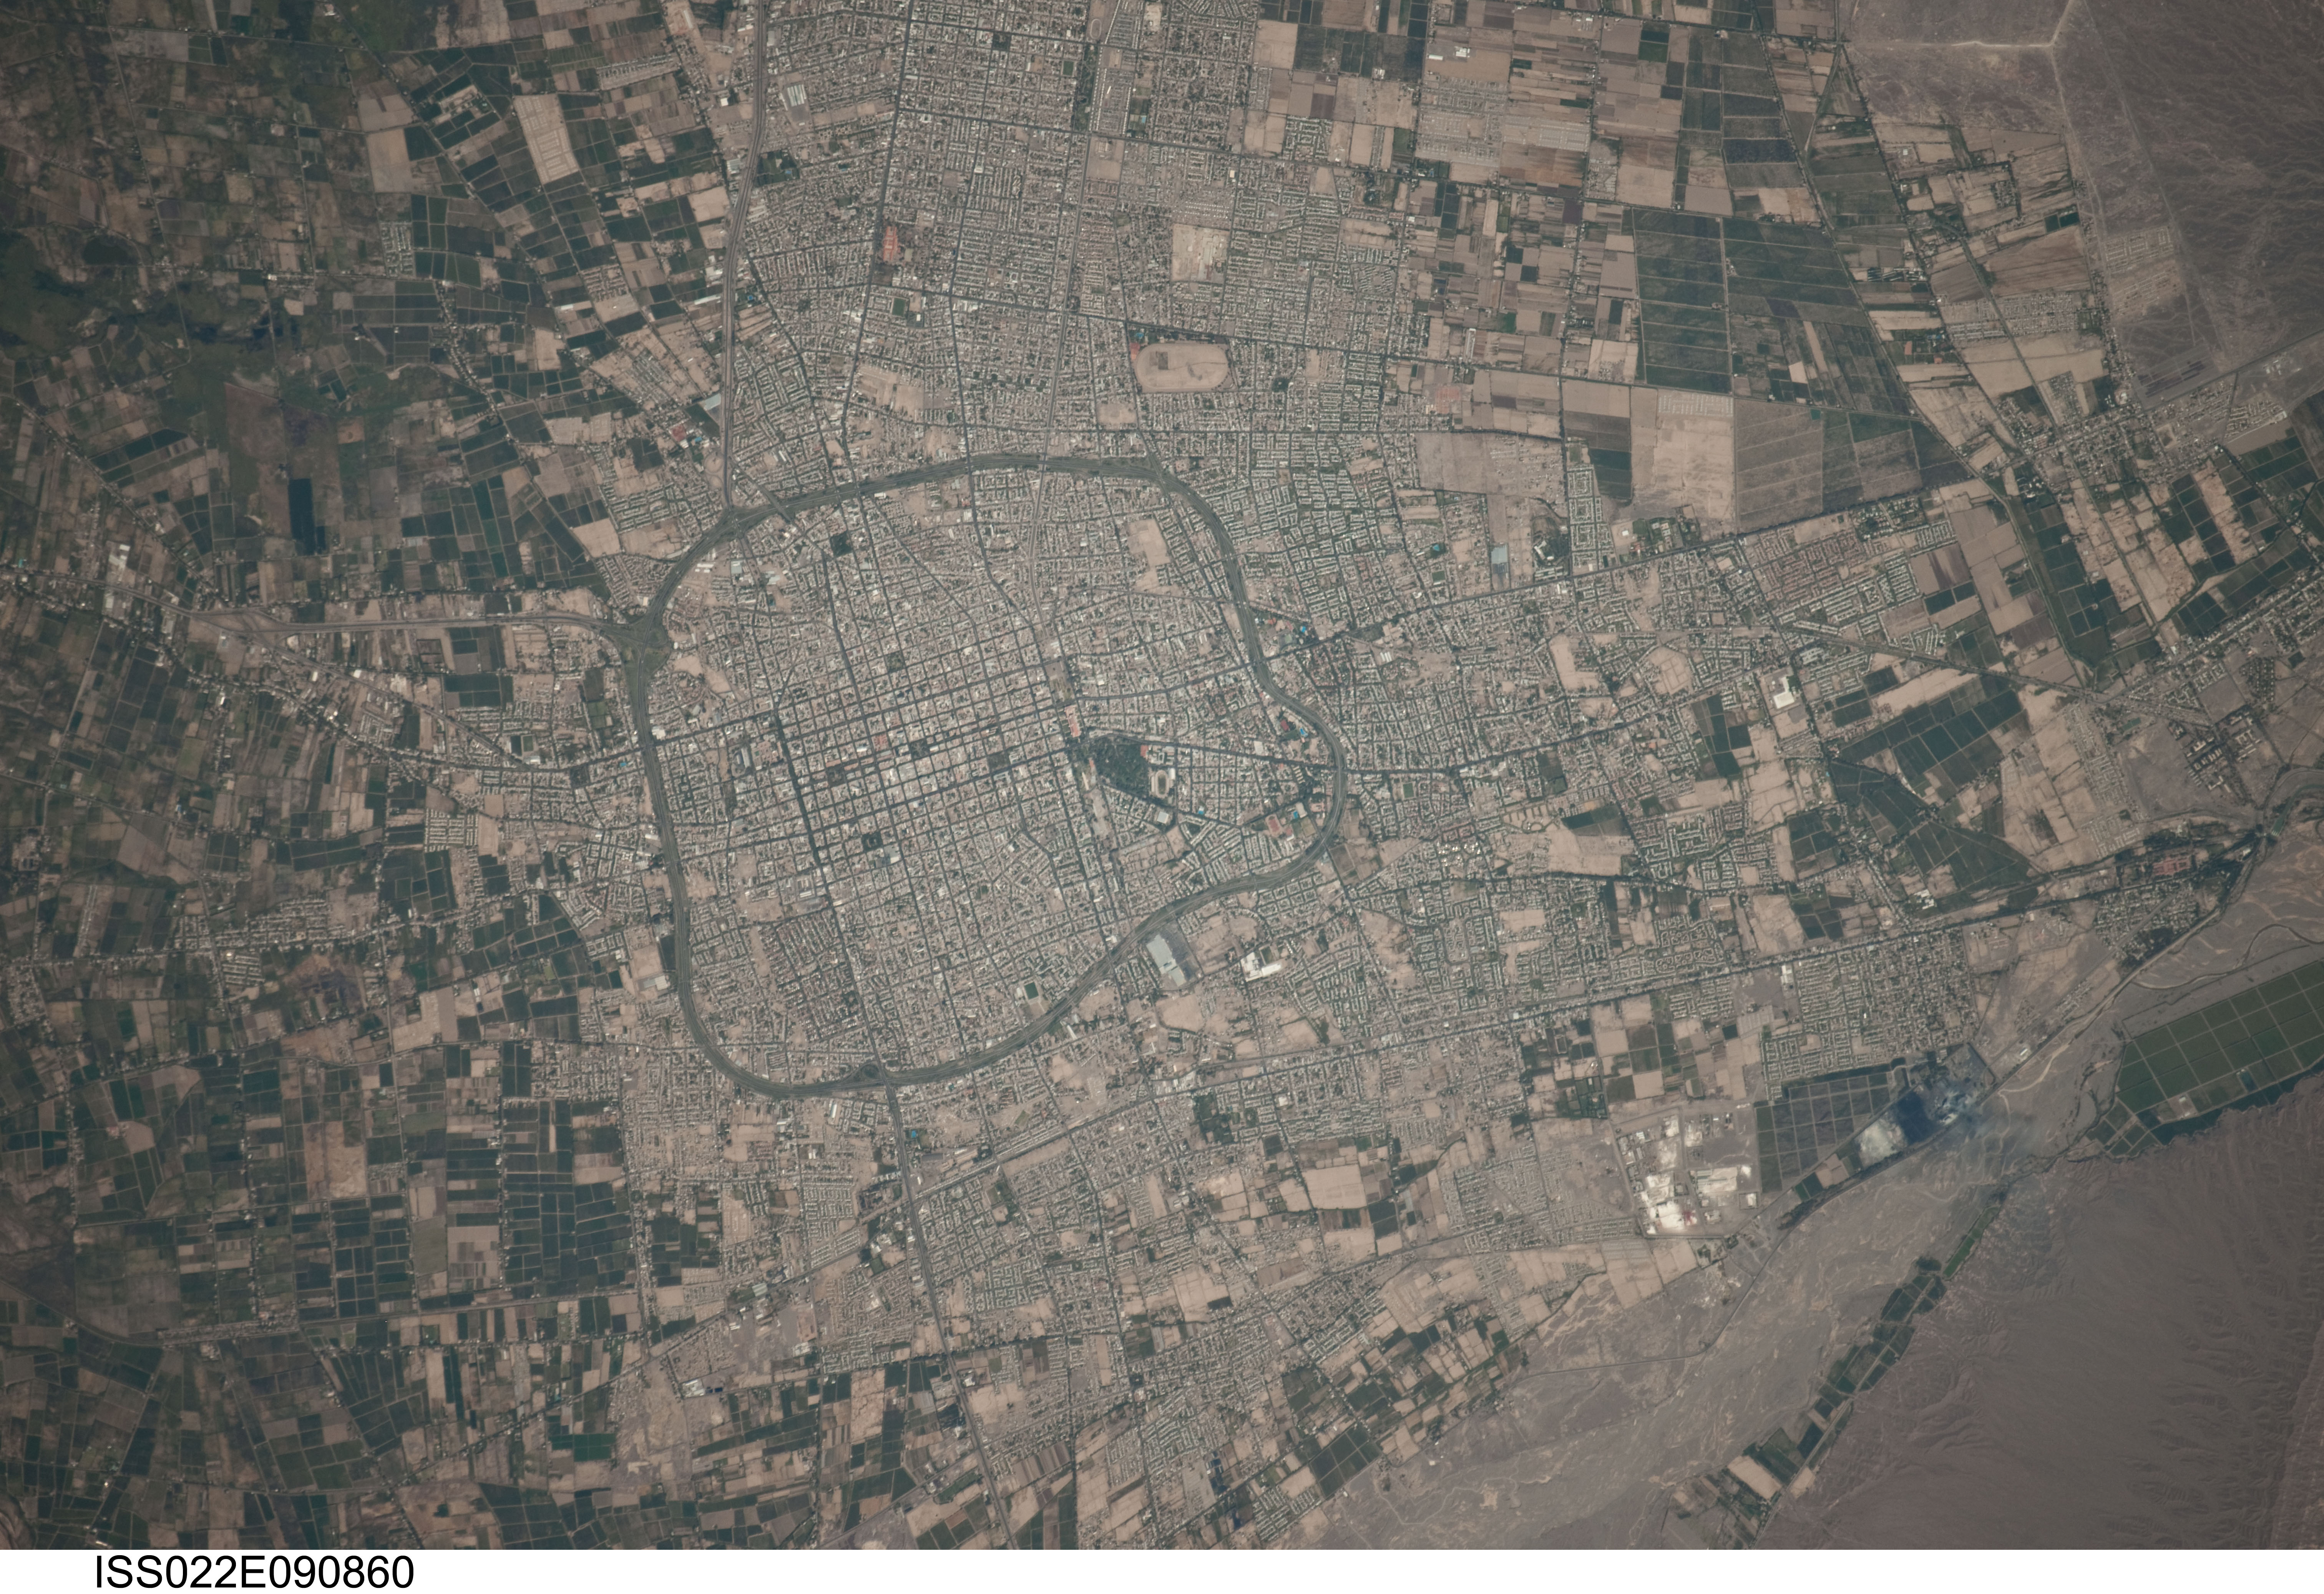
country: ARGENTINA
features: SAN JUAN, URBAN AREAS, AGR.
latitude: -31.5
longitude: -68.5
